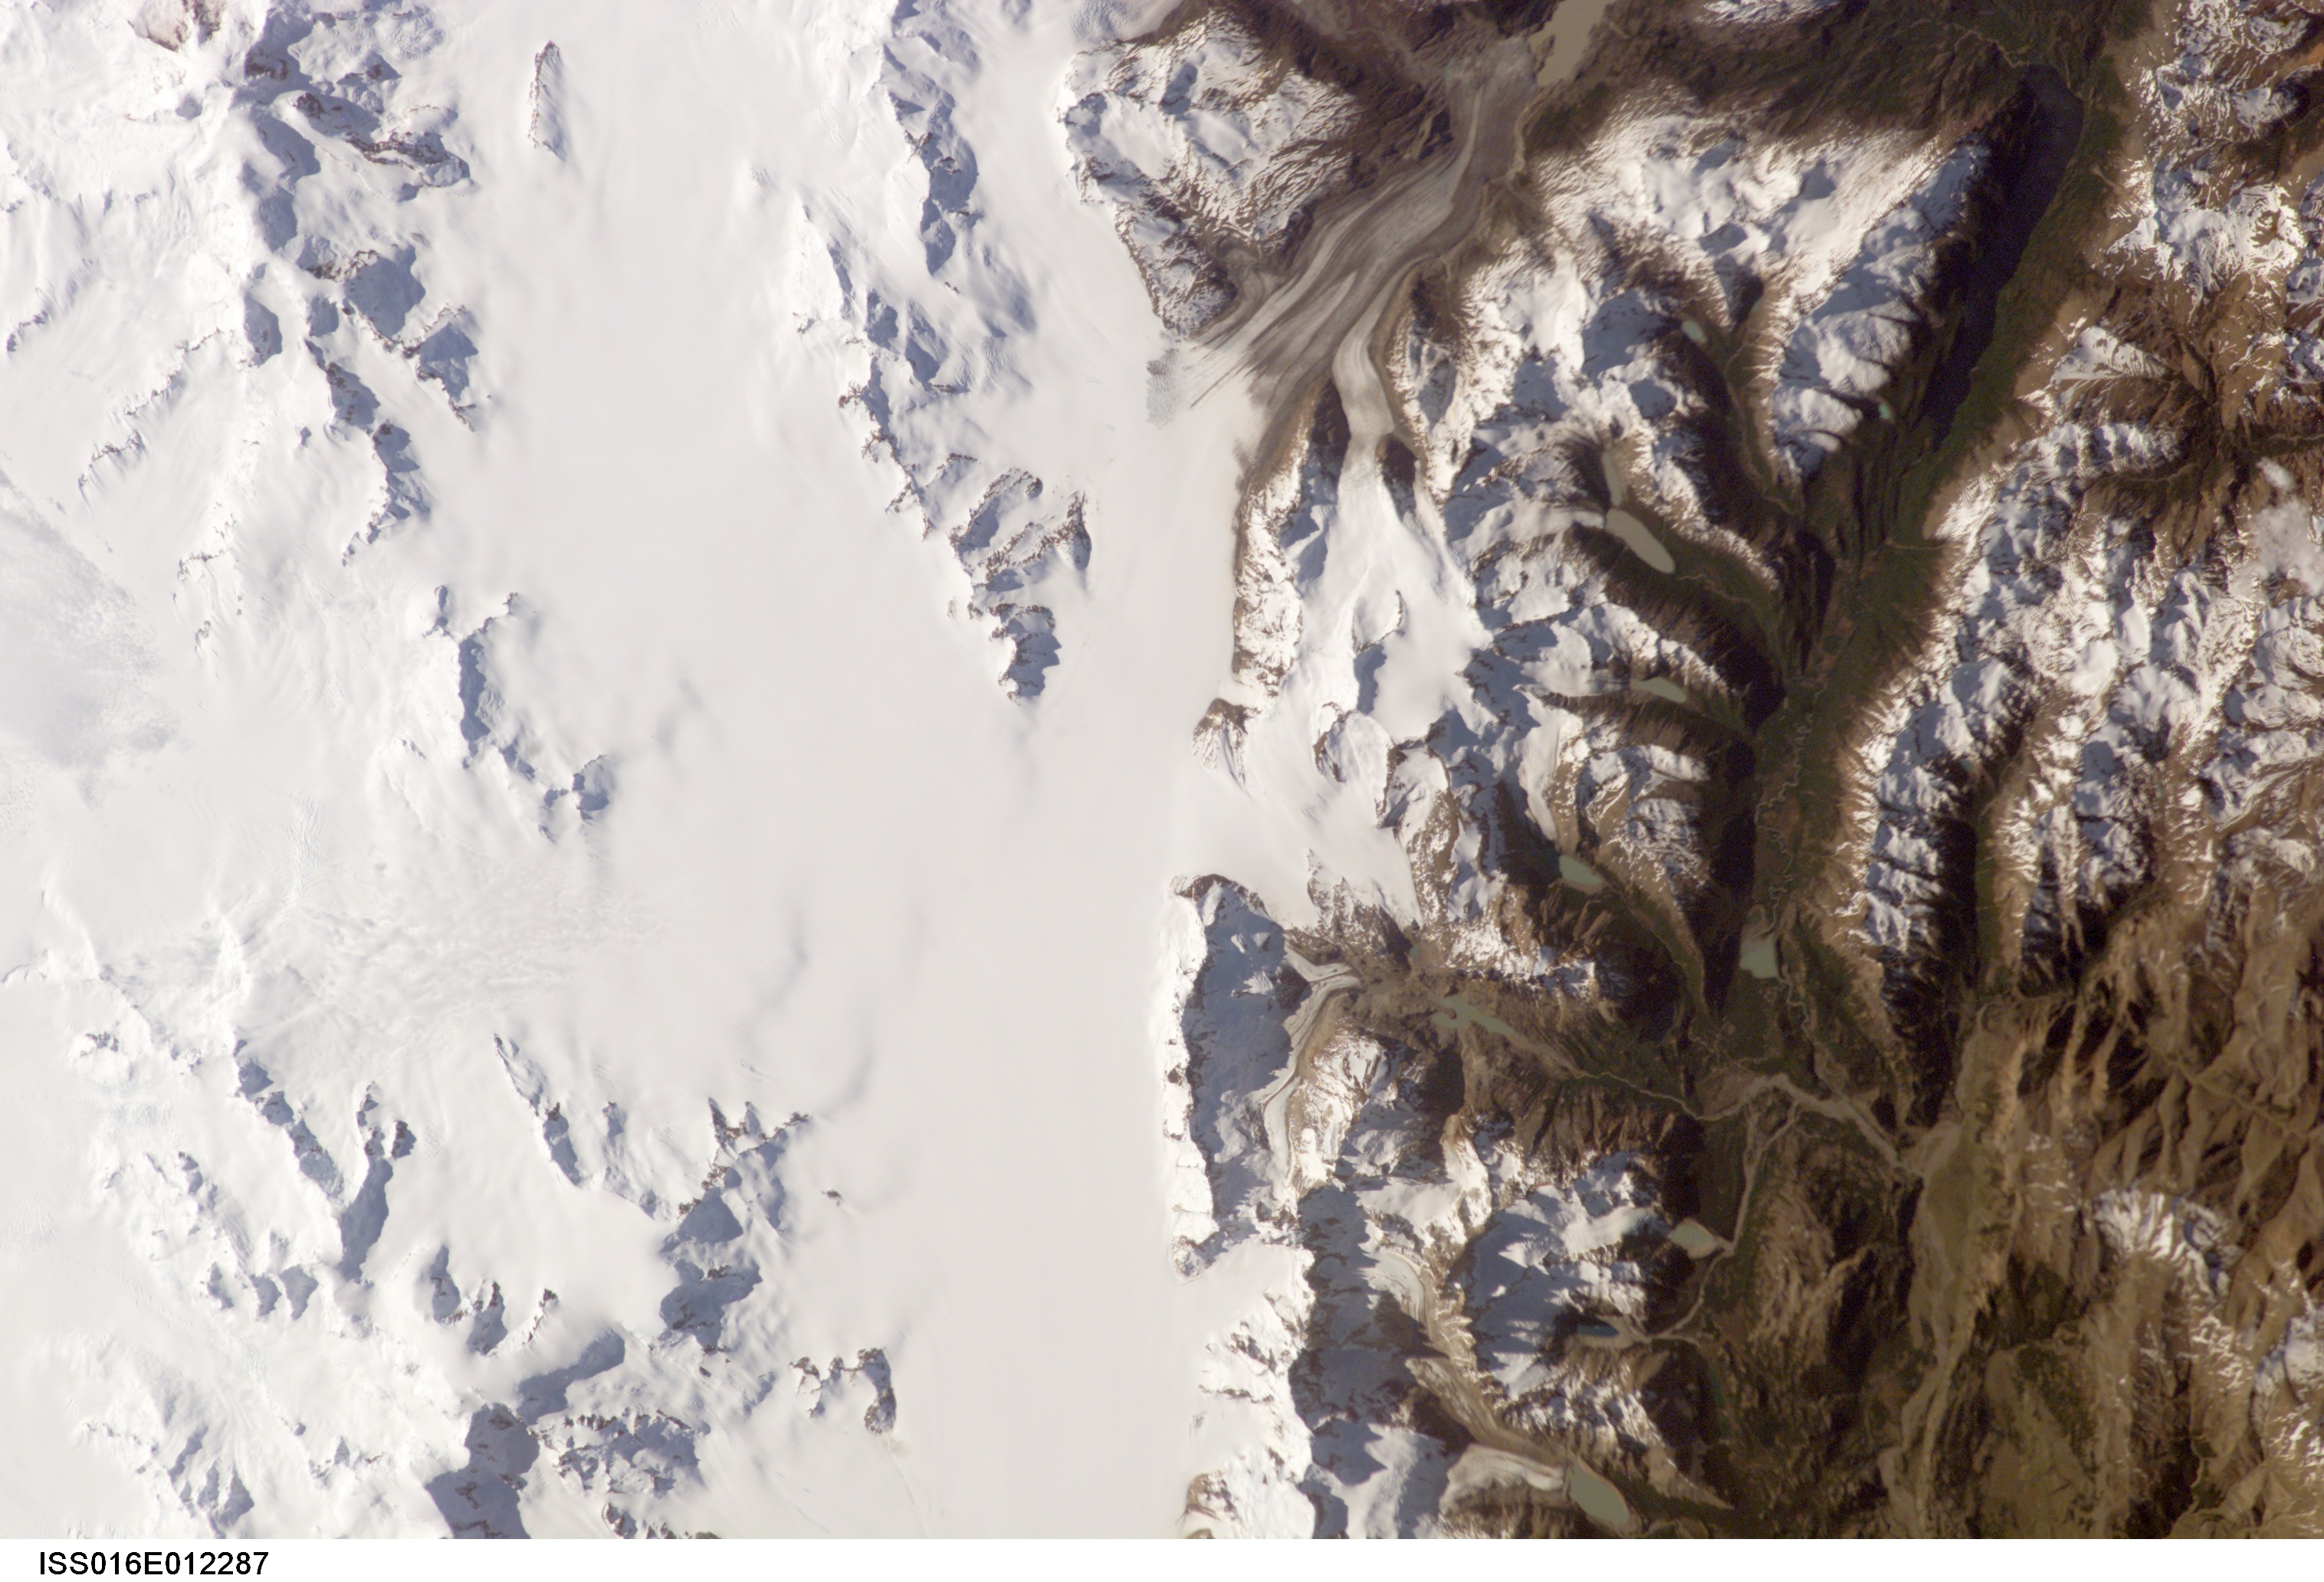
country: ARGENTINA
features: S. PATAGONIA ICE FIELD, MTS.
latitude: -49.0
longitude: -73.0
